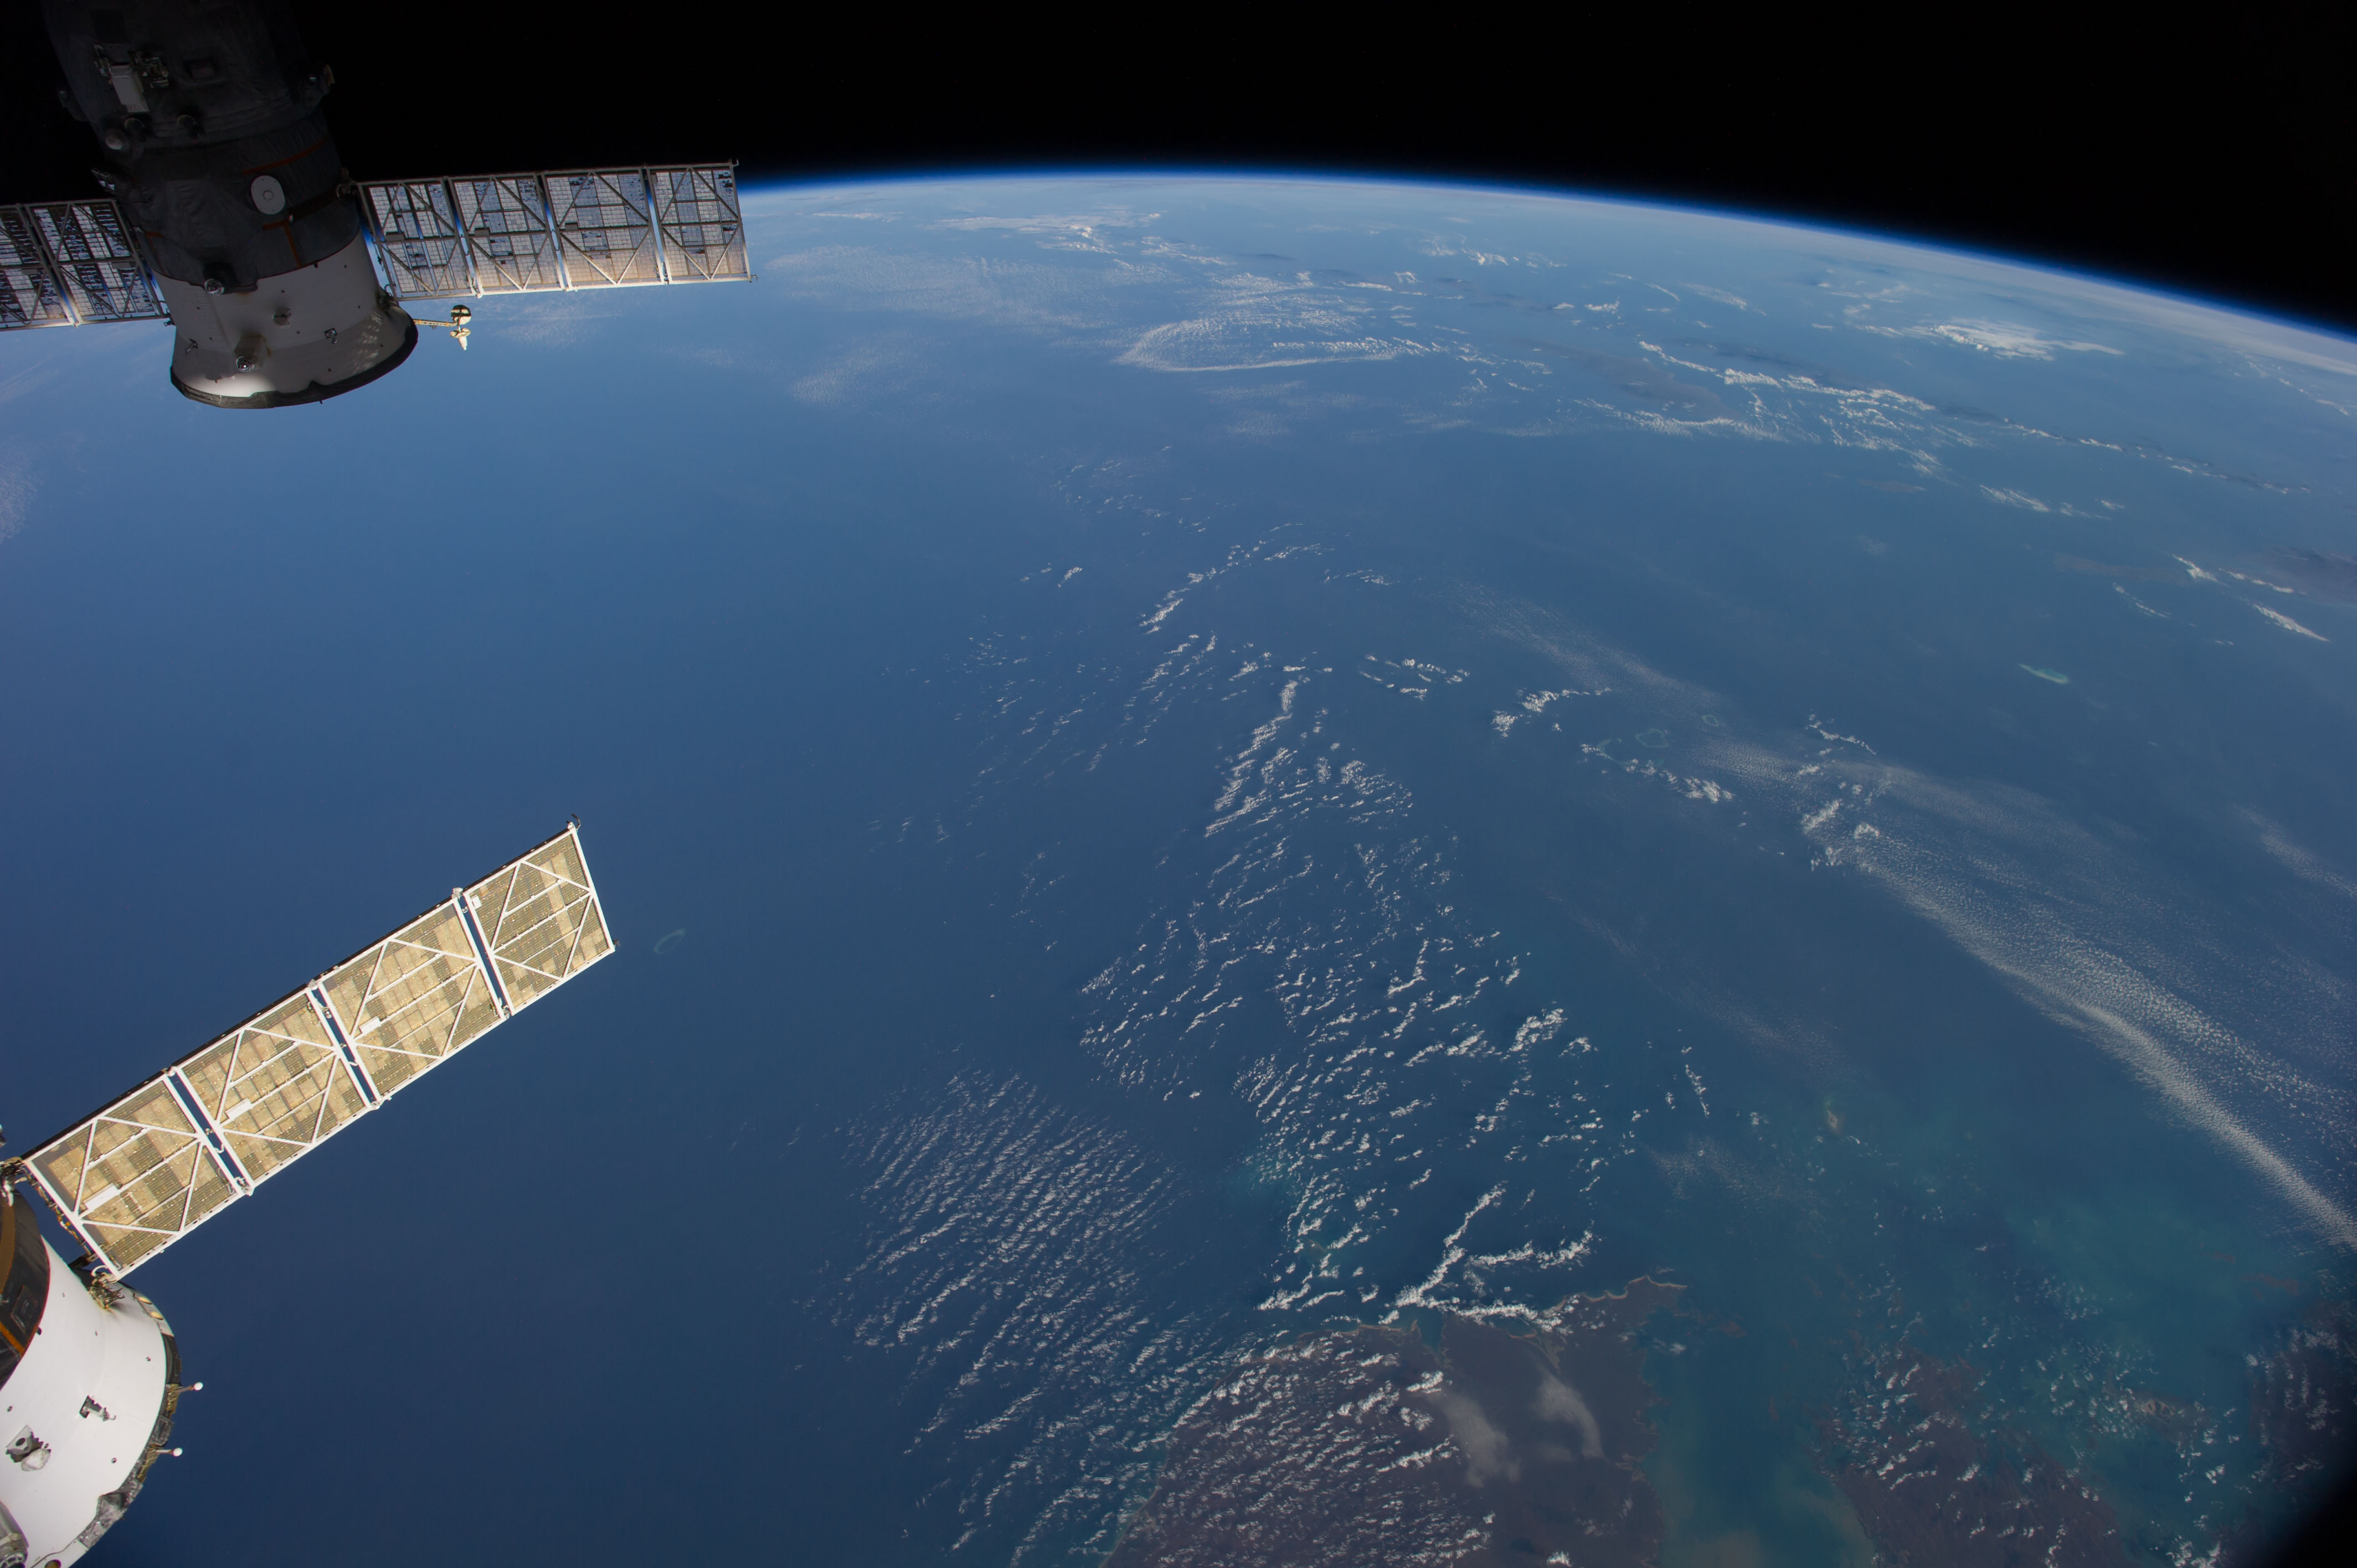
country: AUSTRALIA-WA
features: INDIAN O., KING SOUND, JAVA S., BALI S., FLORES S., SAVU S., W. NUSA TENGGARA, E. NUSA TENGGARA, ATMOSPHERIC LIMB
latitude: -15.0
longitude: 120.0
